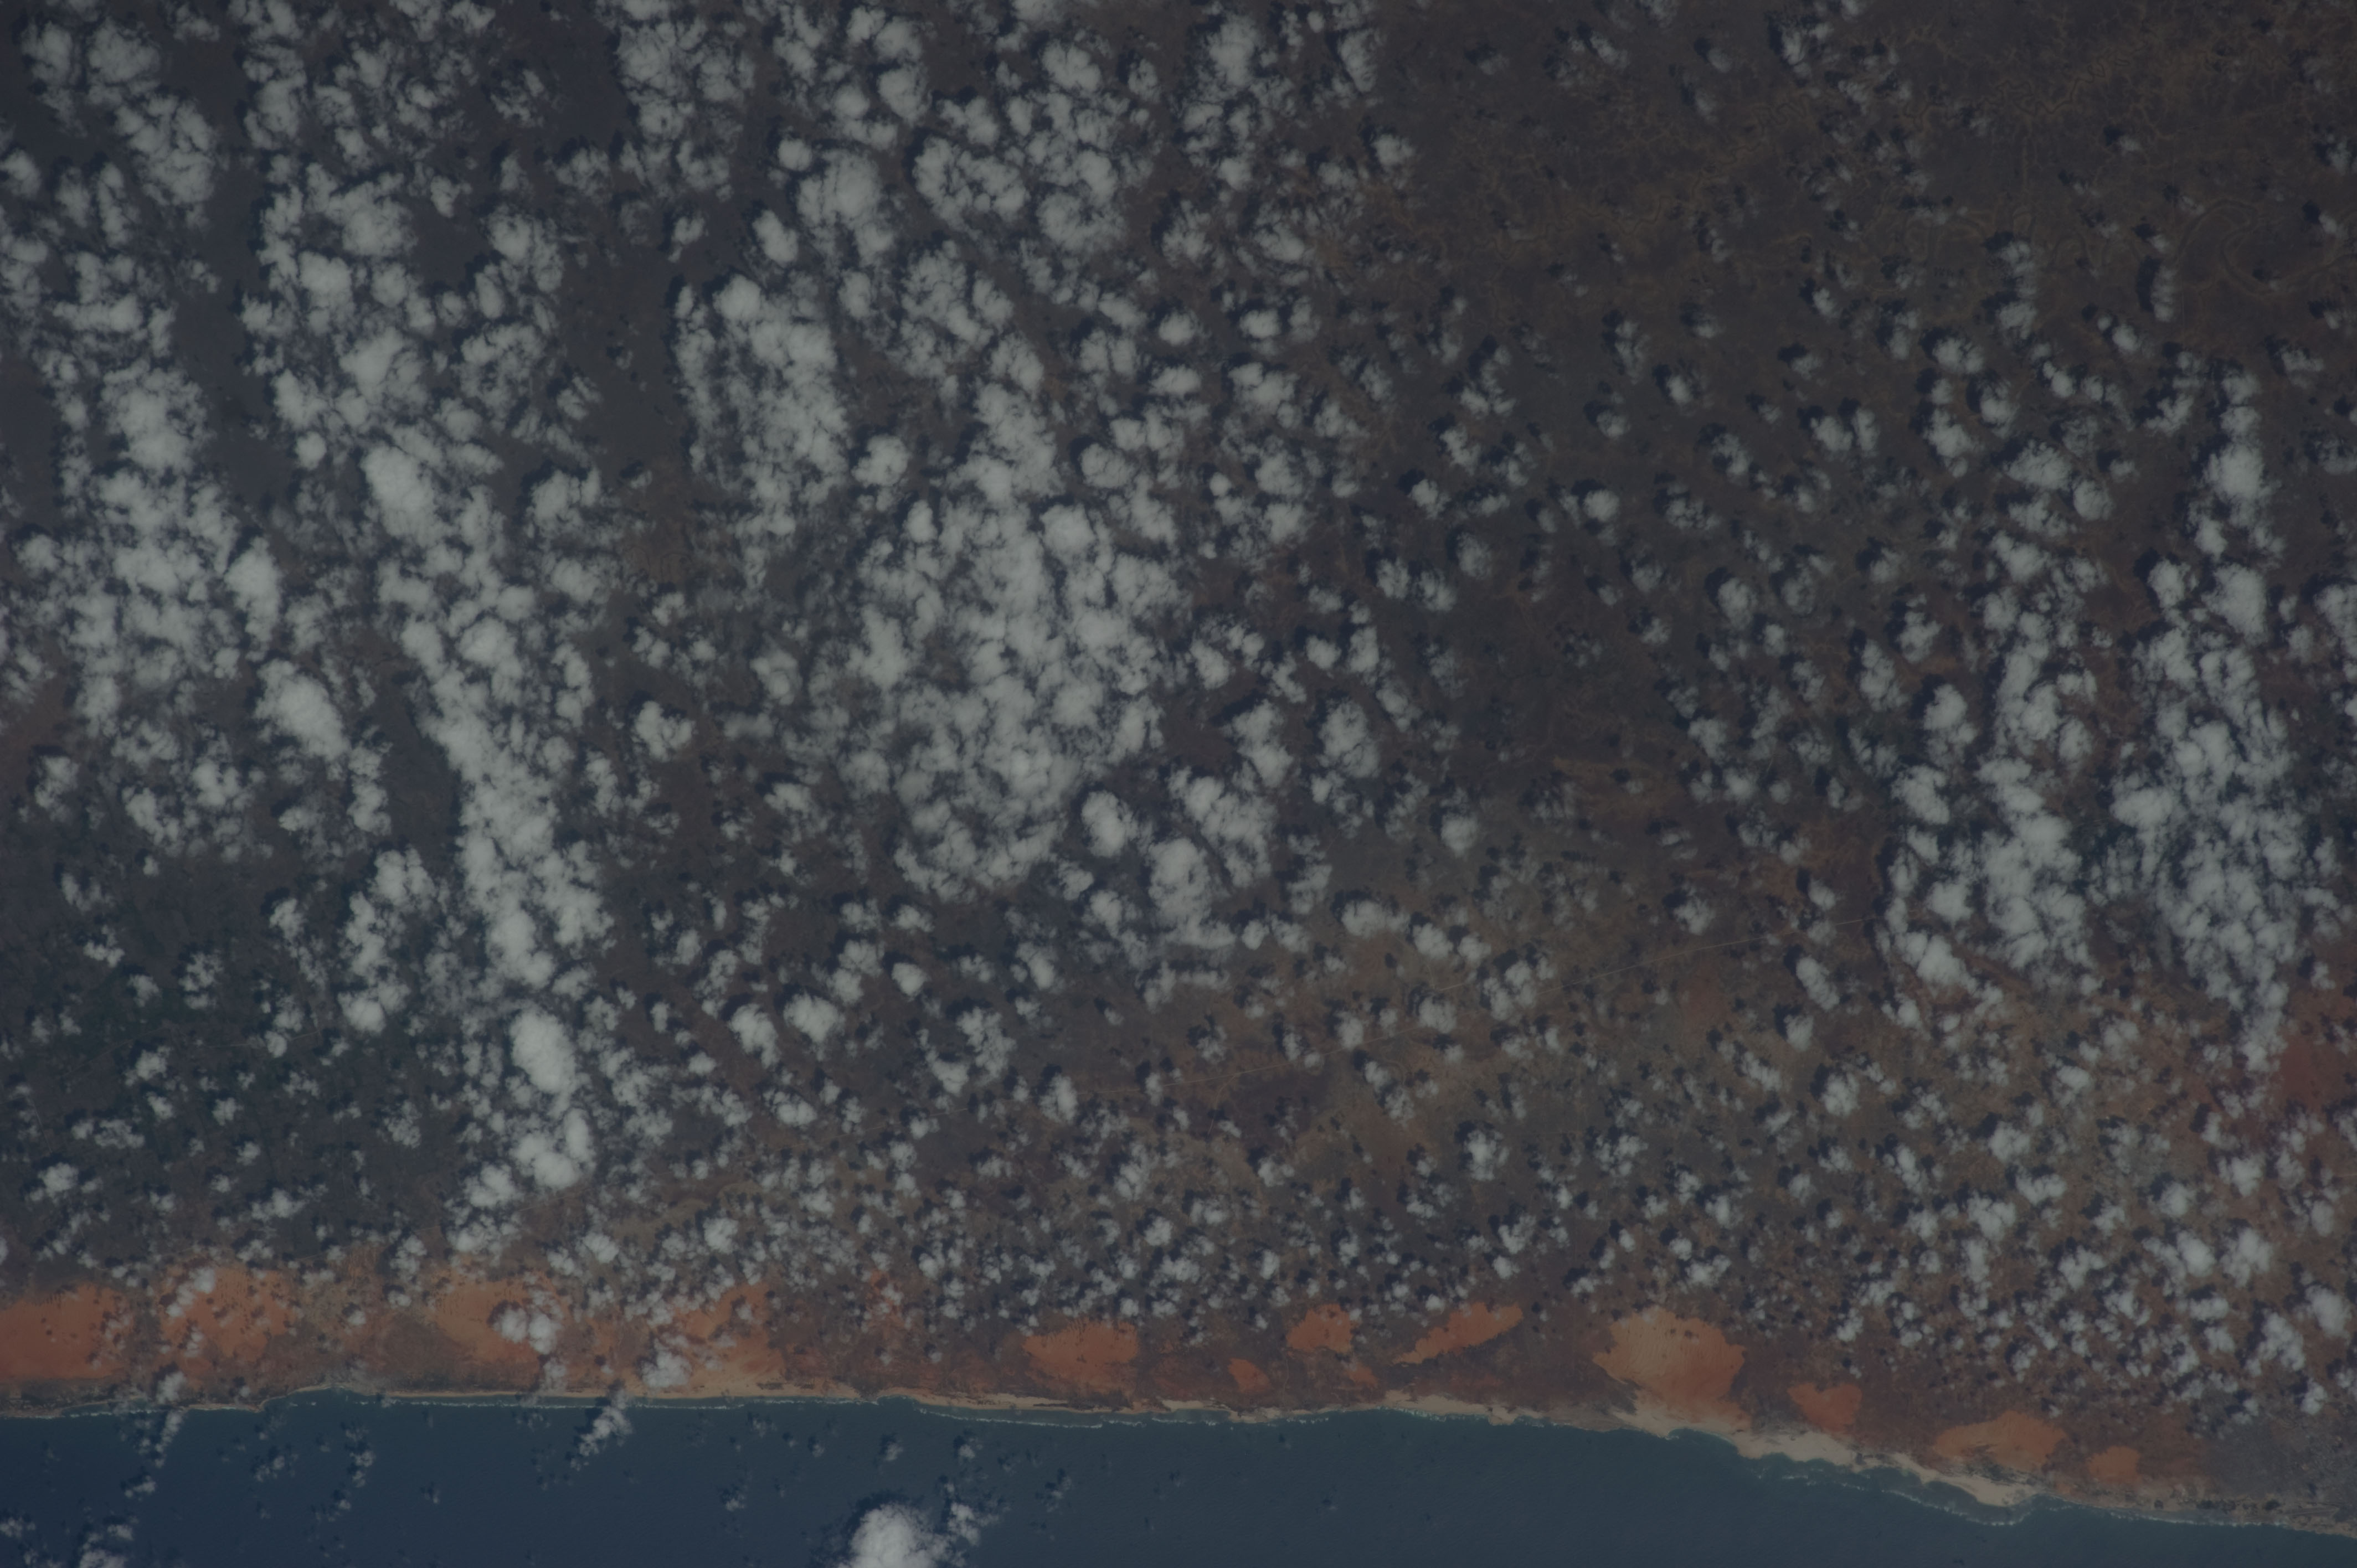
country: SOMALIA
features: COASTAL DUNES, SHEBELLE R., MOGADISHU
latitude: 2.0
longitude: 44.9
